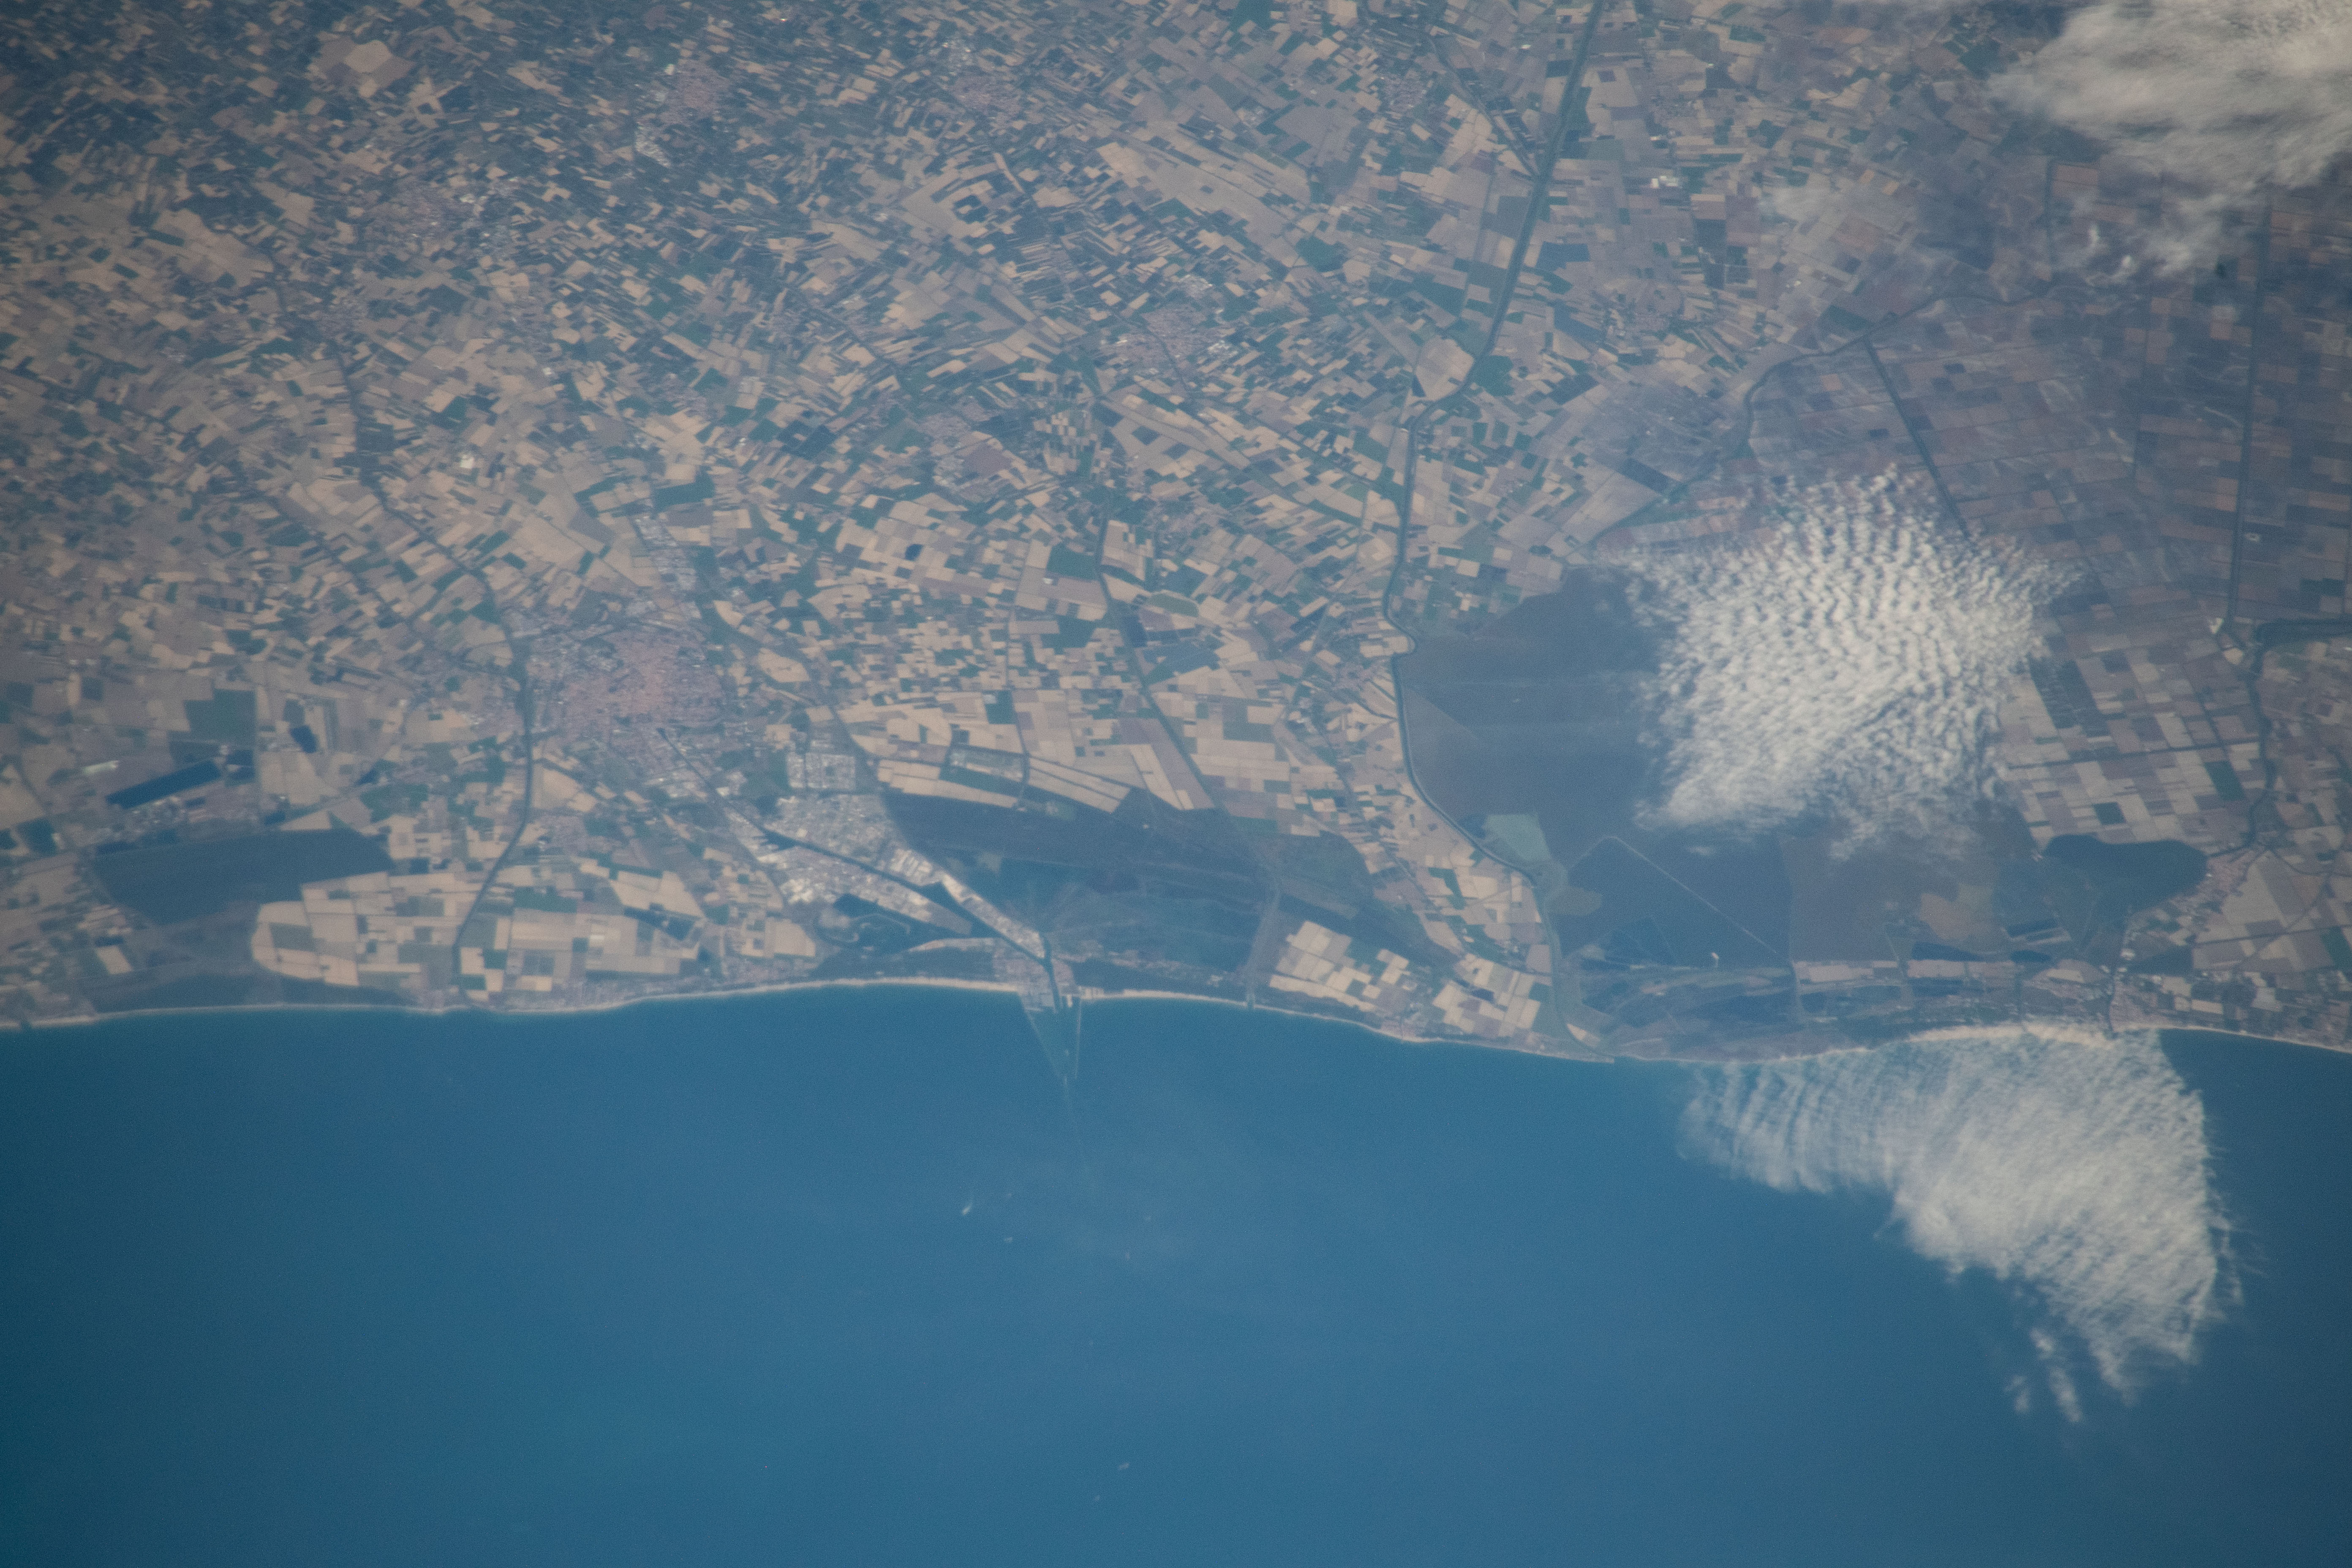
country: ITALY
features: ADRIATIC SEA, NORTH EAST ITALY
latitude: 44.5
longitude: 12.2
